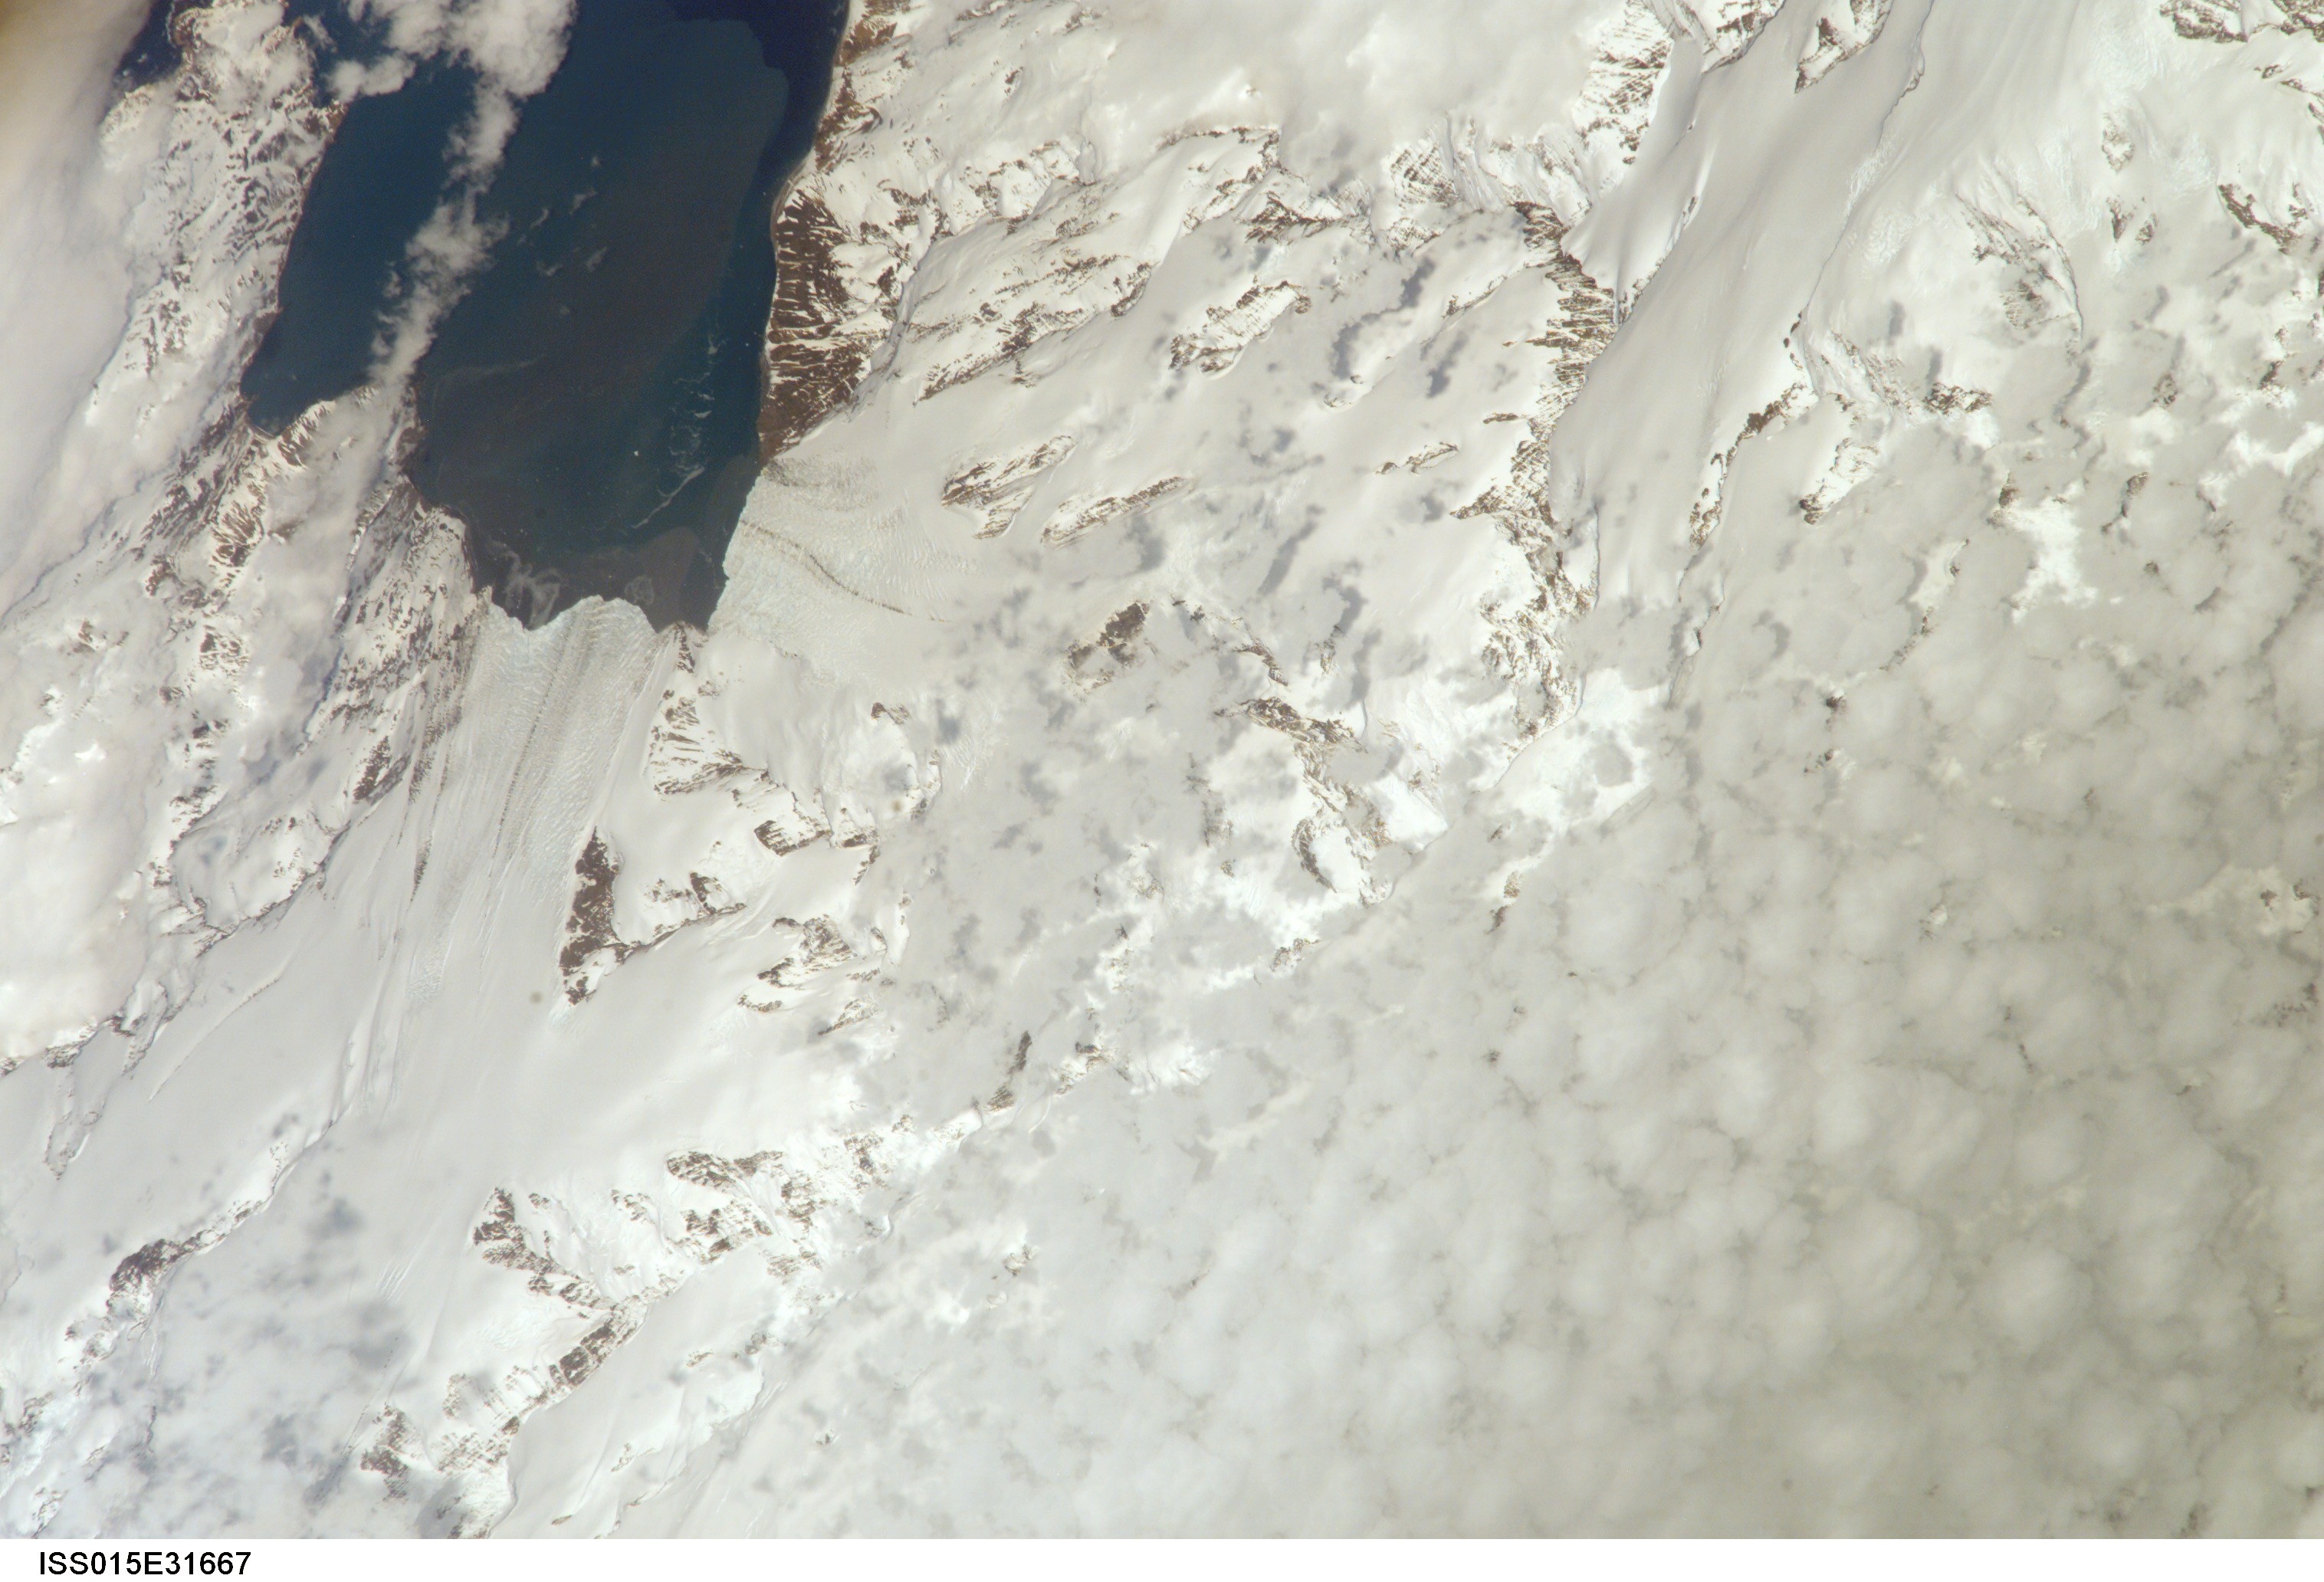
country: SOUTH GEORGIA IS.
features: GLACIER TERMINUS ON ROYAL BAY
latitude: -54.6
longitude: -36.1
